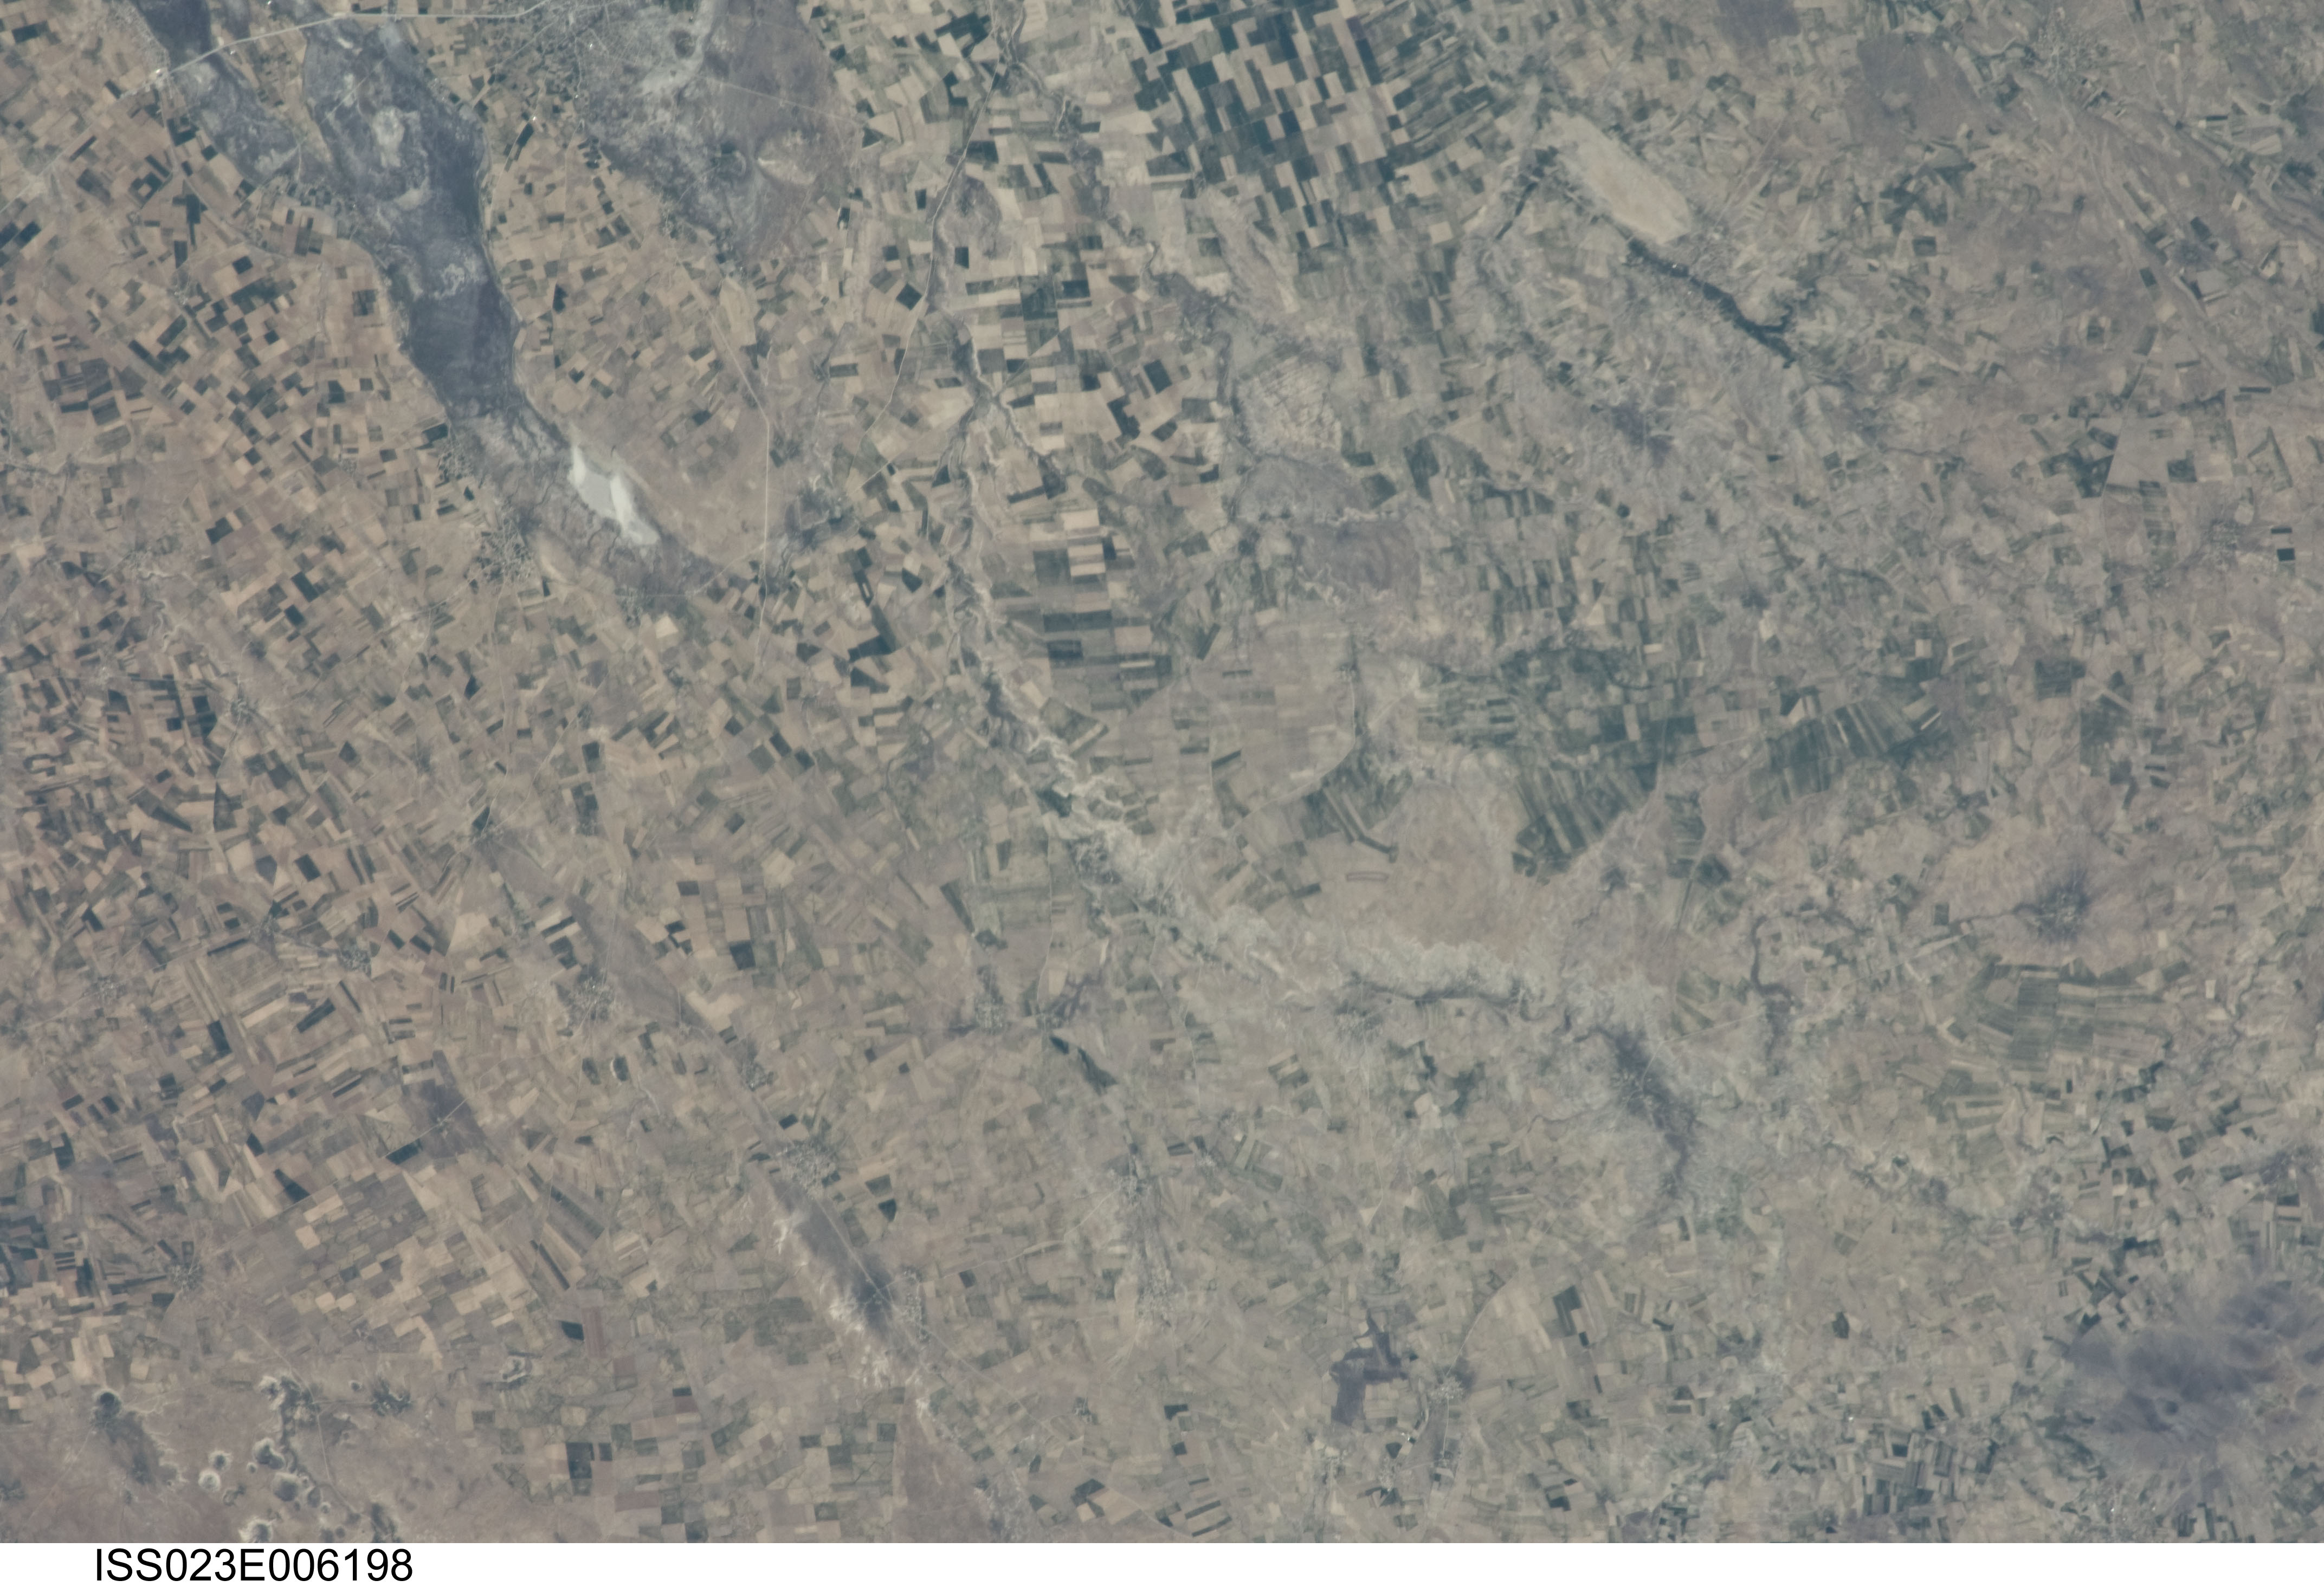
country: TURKEY
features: AREA N. OF KARAPINAR, ESMEKAYA, AGR., ROADS
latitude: 38.1
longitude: 33.7
